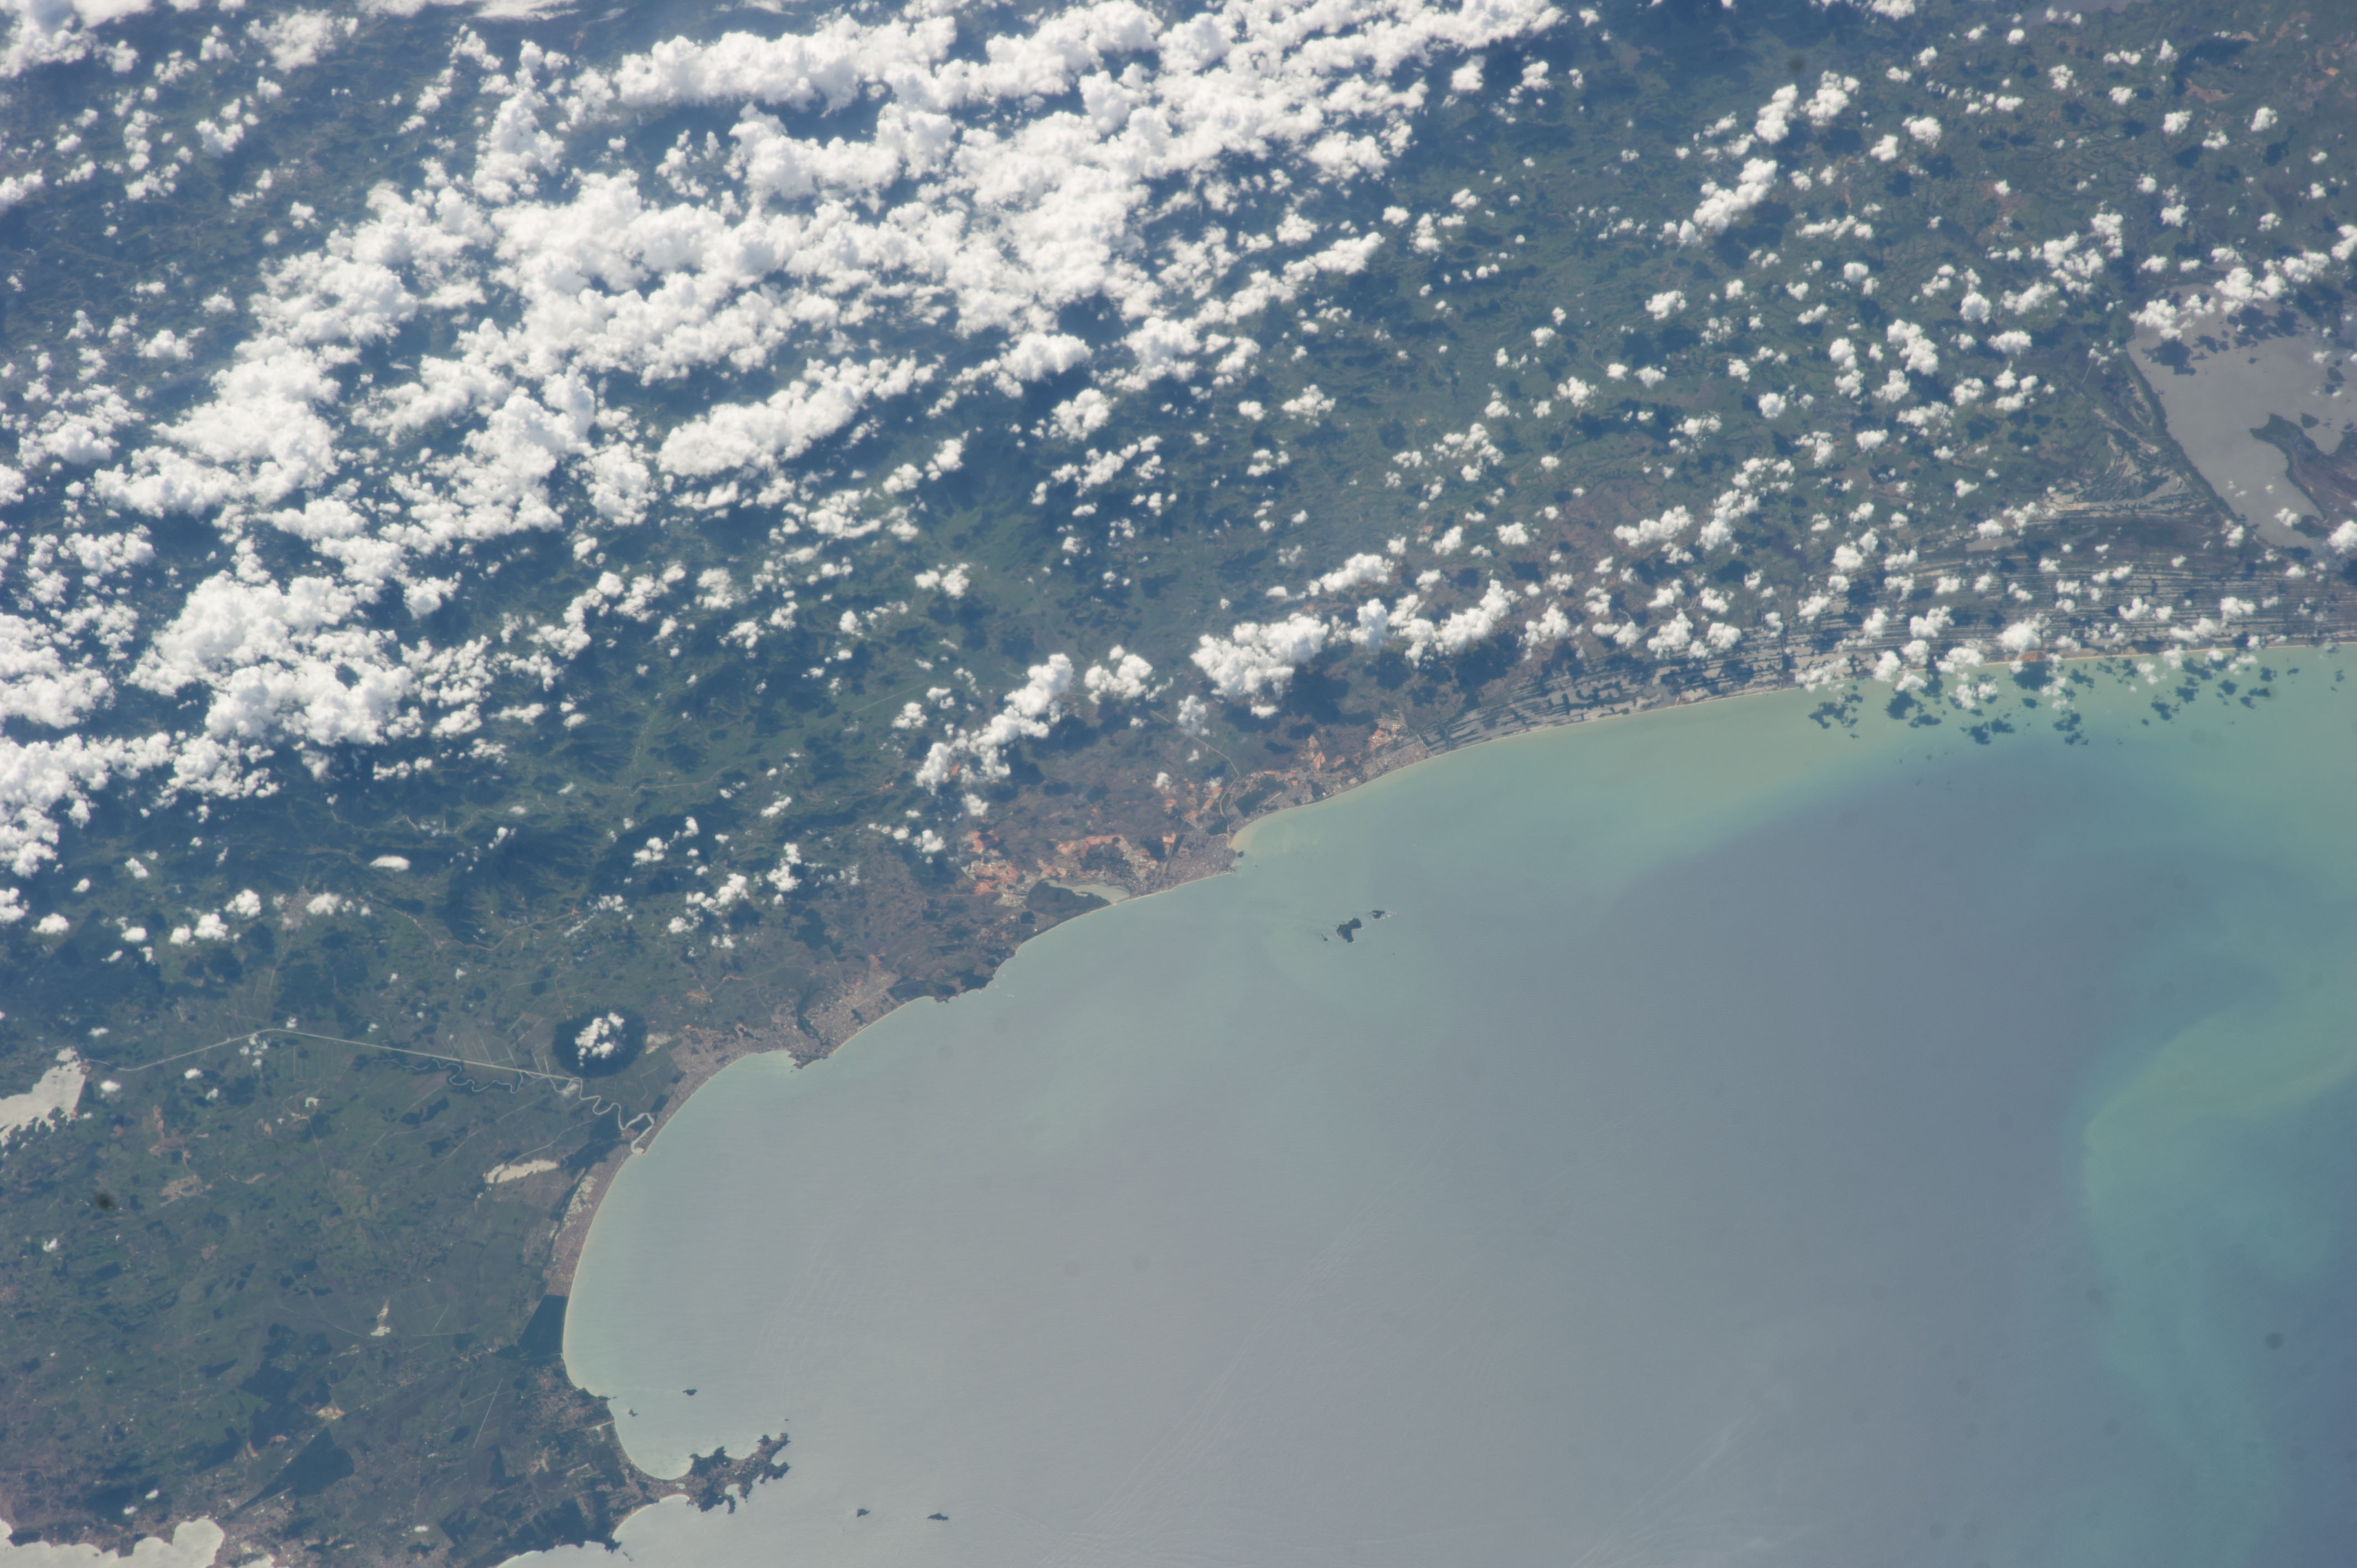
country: BRAZIL
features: MACAE, SANTANA ISLAND, ATLANTIC OCEAN
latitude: -22.4
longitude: -41.8
